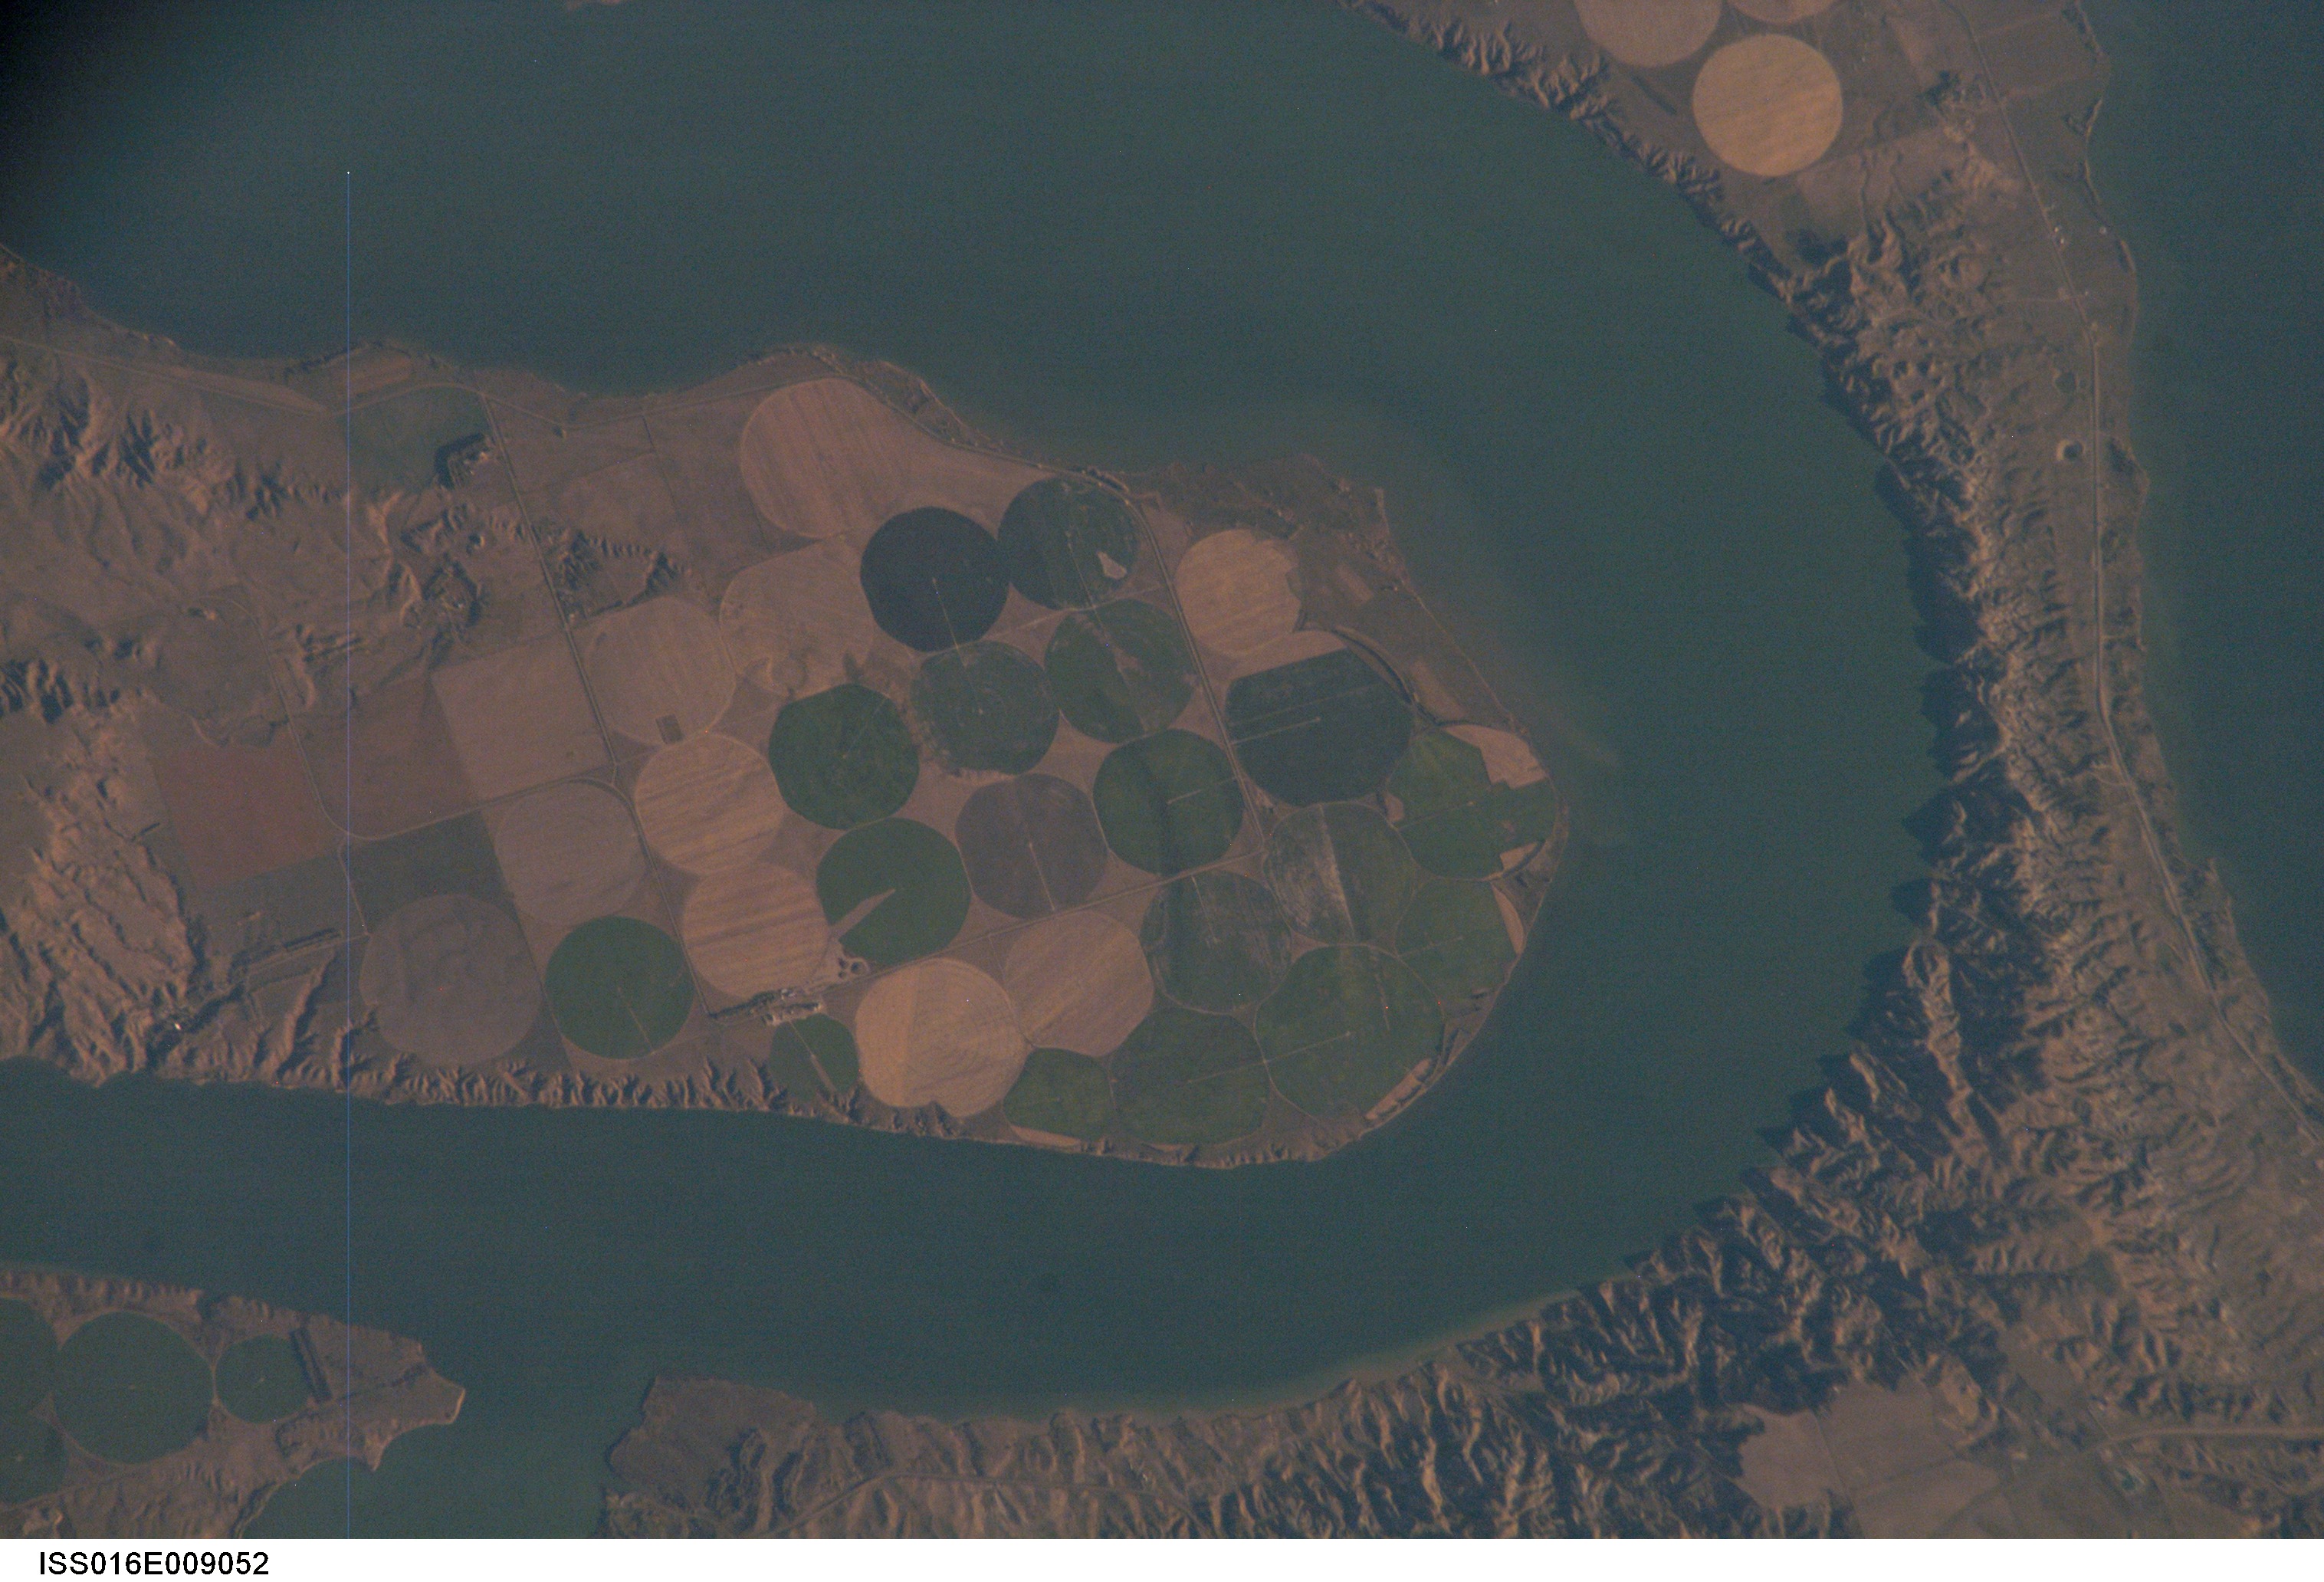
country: USA-SOUTH DAKOTA
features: LAKE SHARPE, AGR., RAVINES
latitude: 44.1
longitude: -99.7
